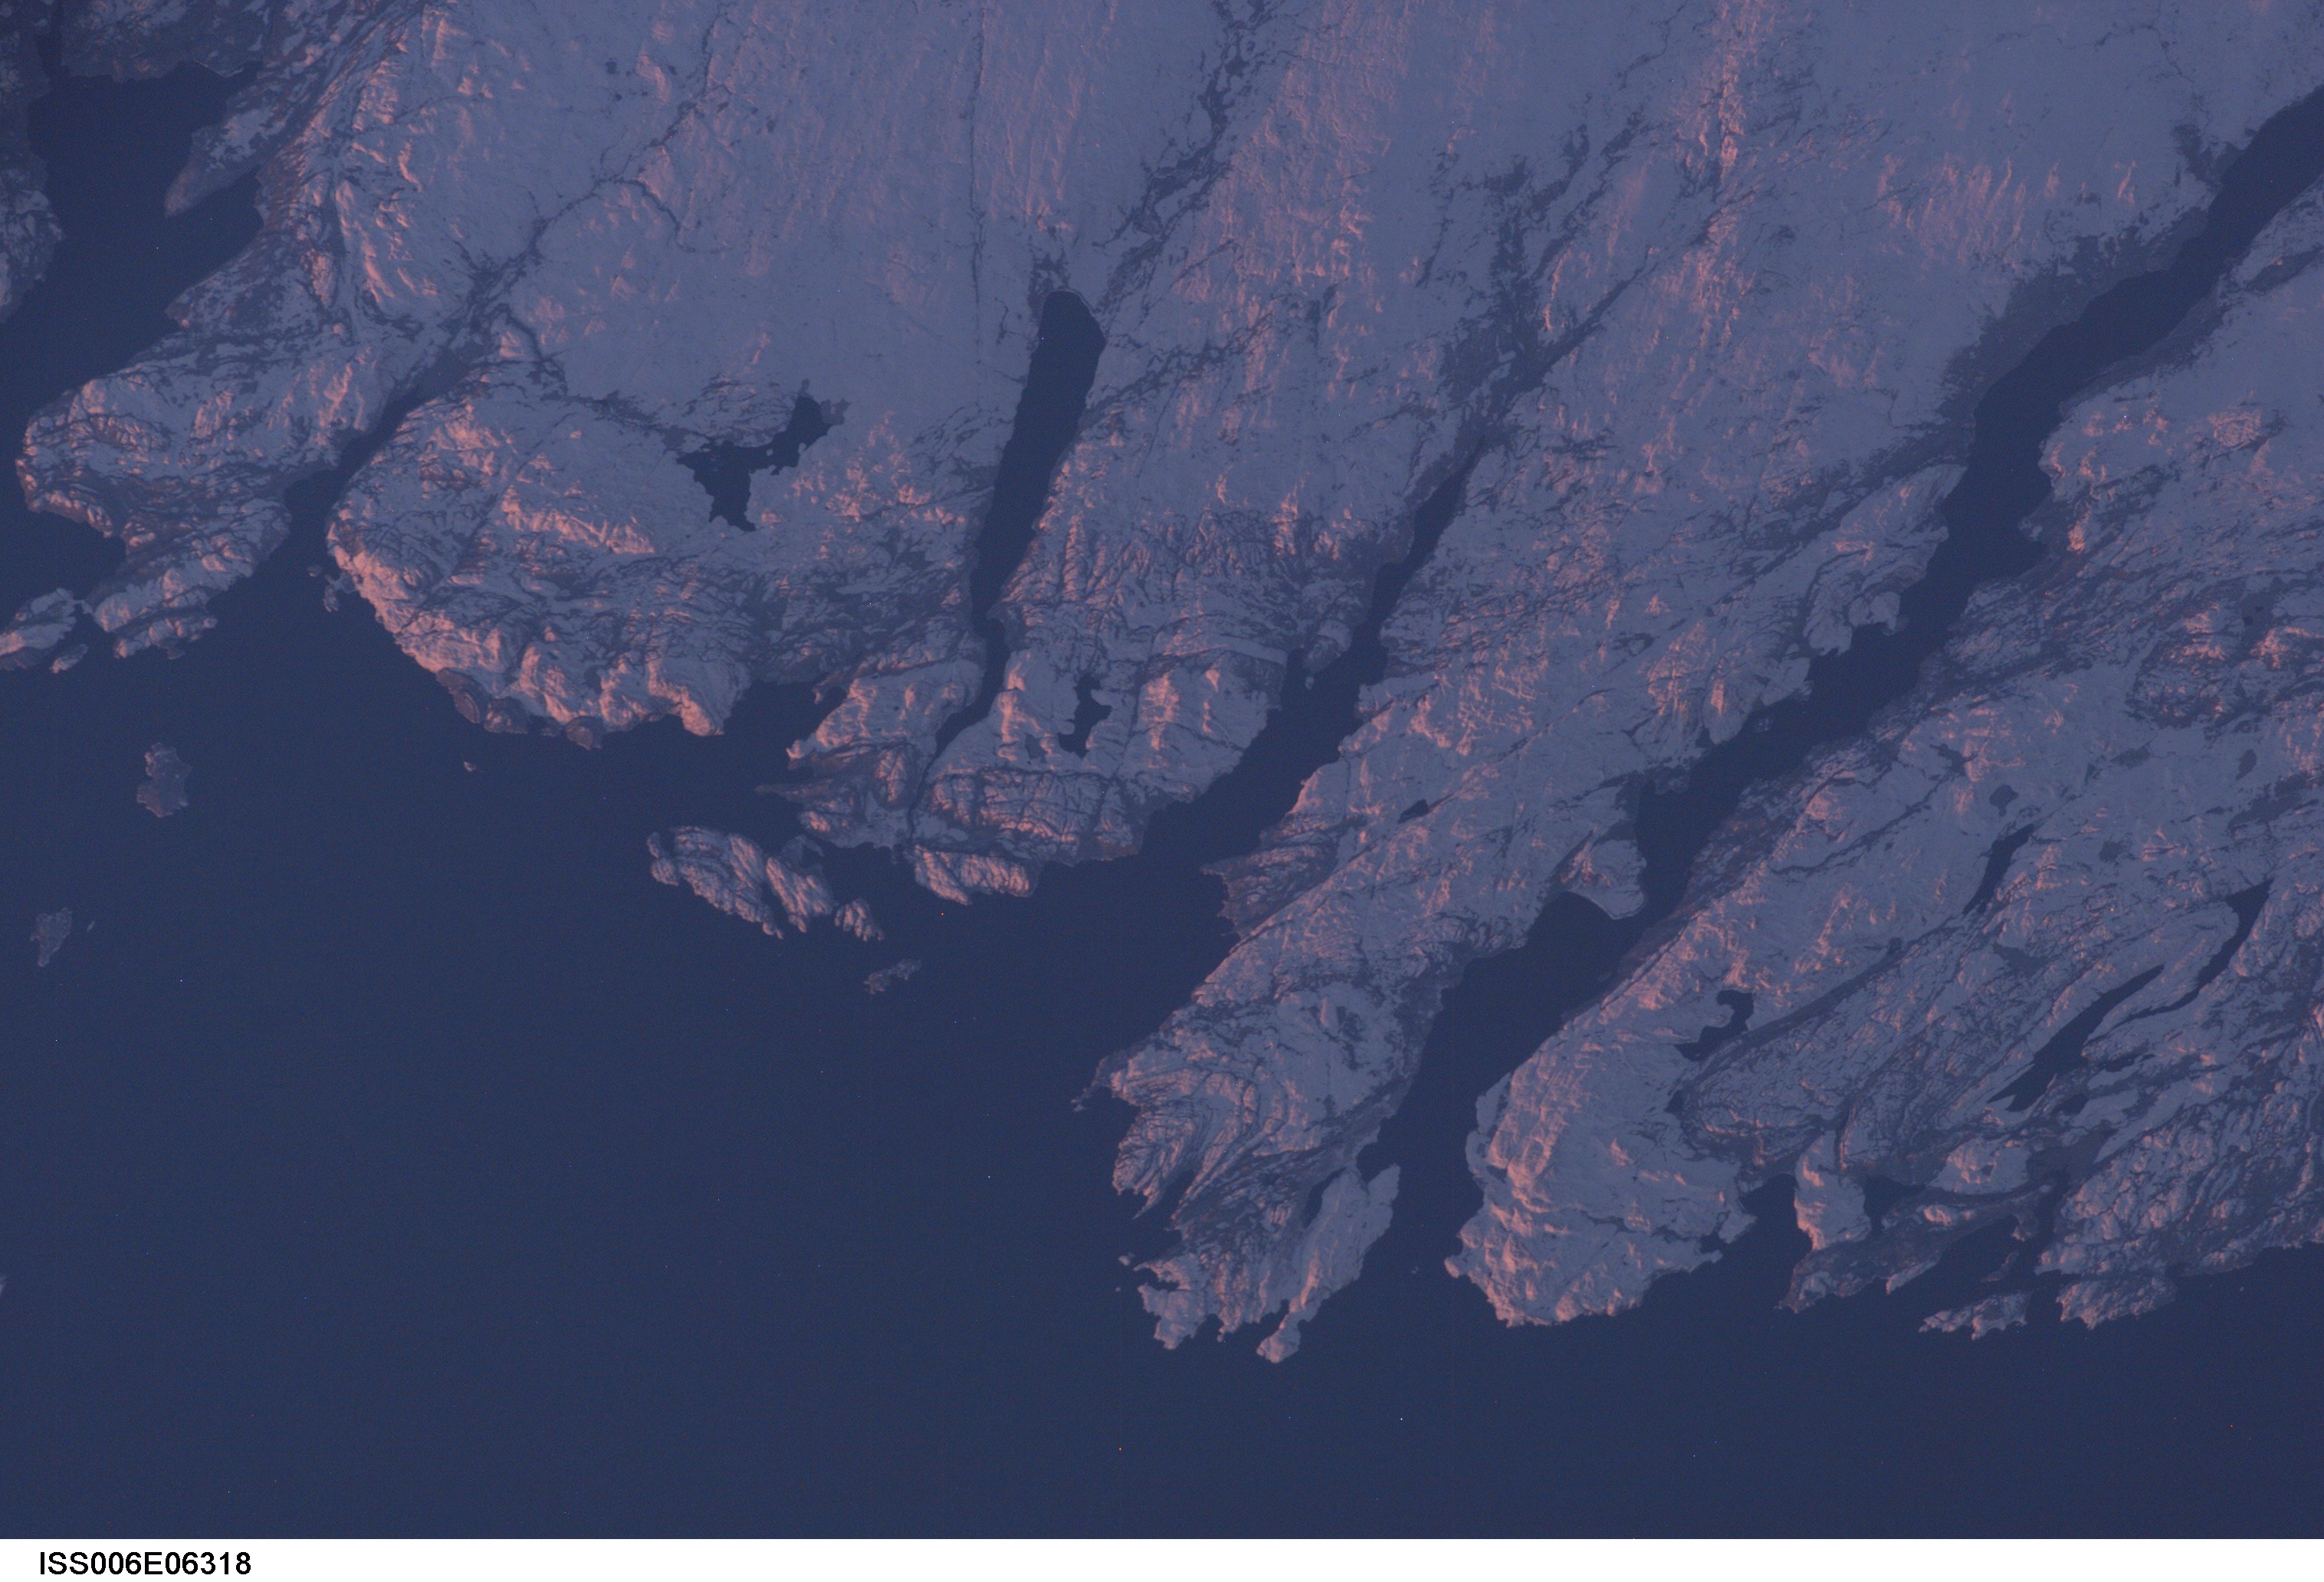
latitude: 47.5
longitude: -55.0
